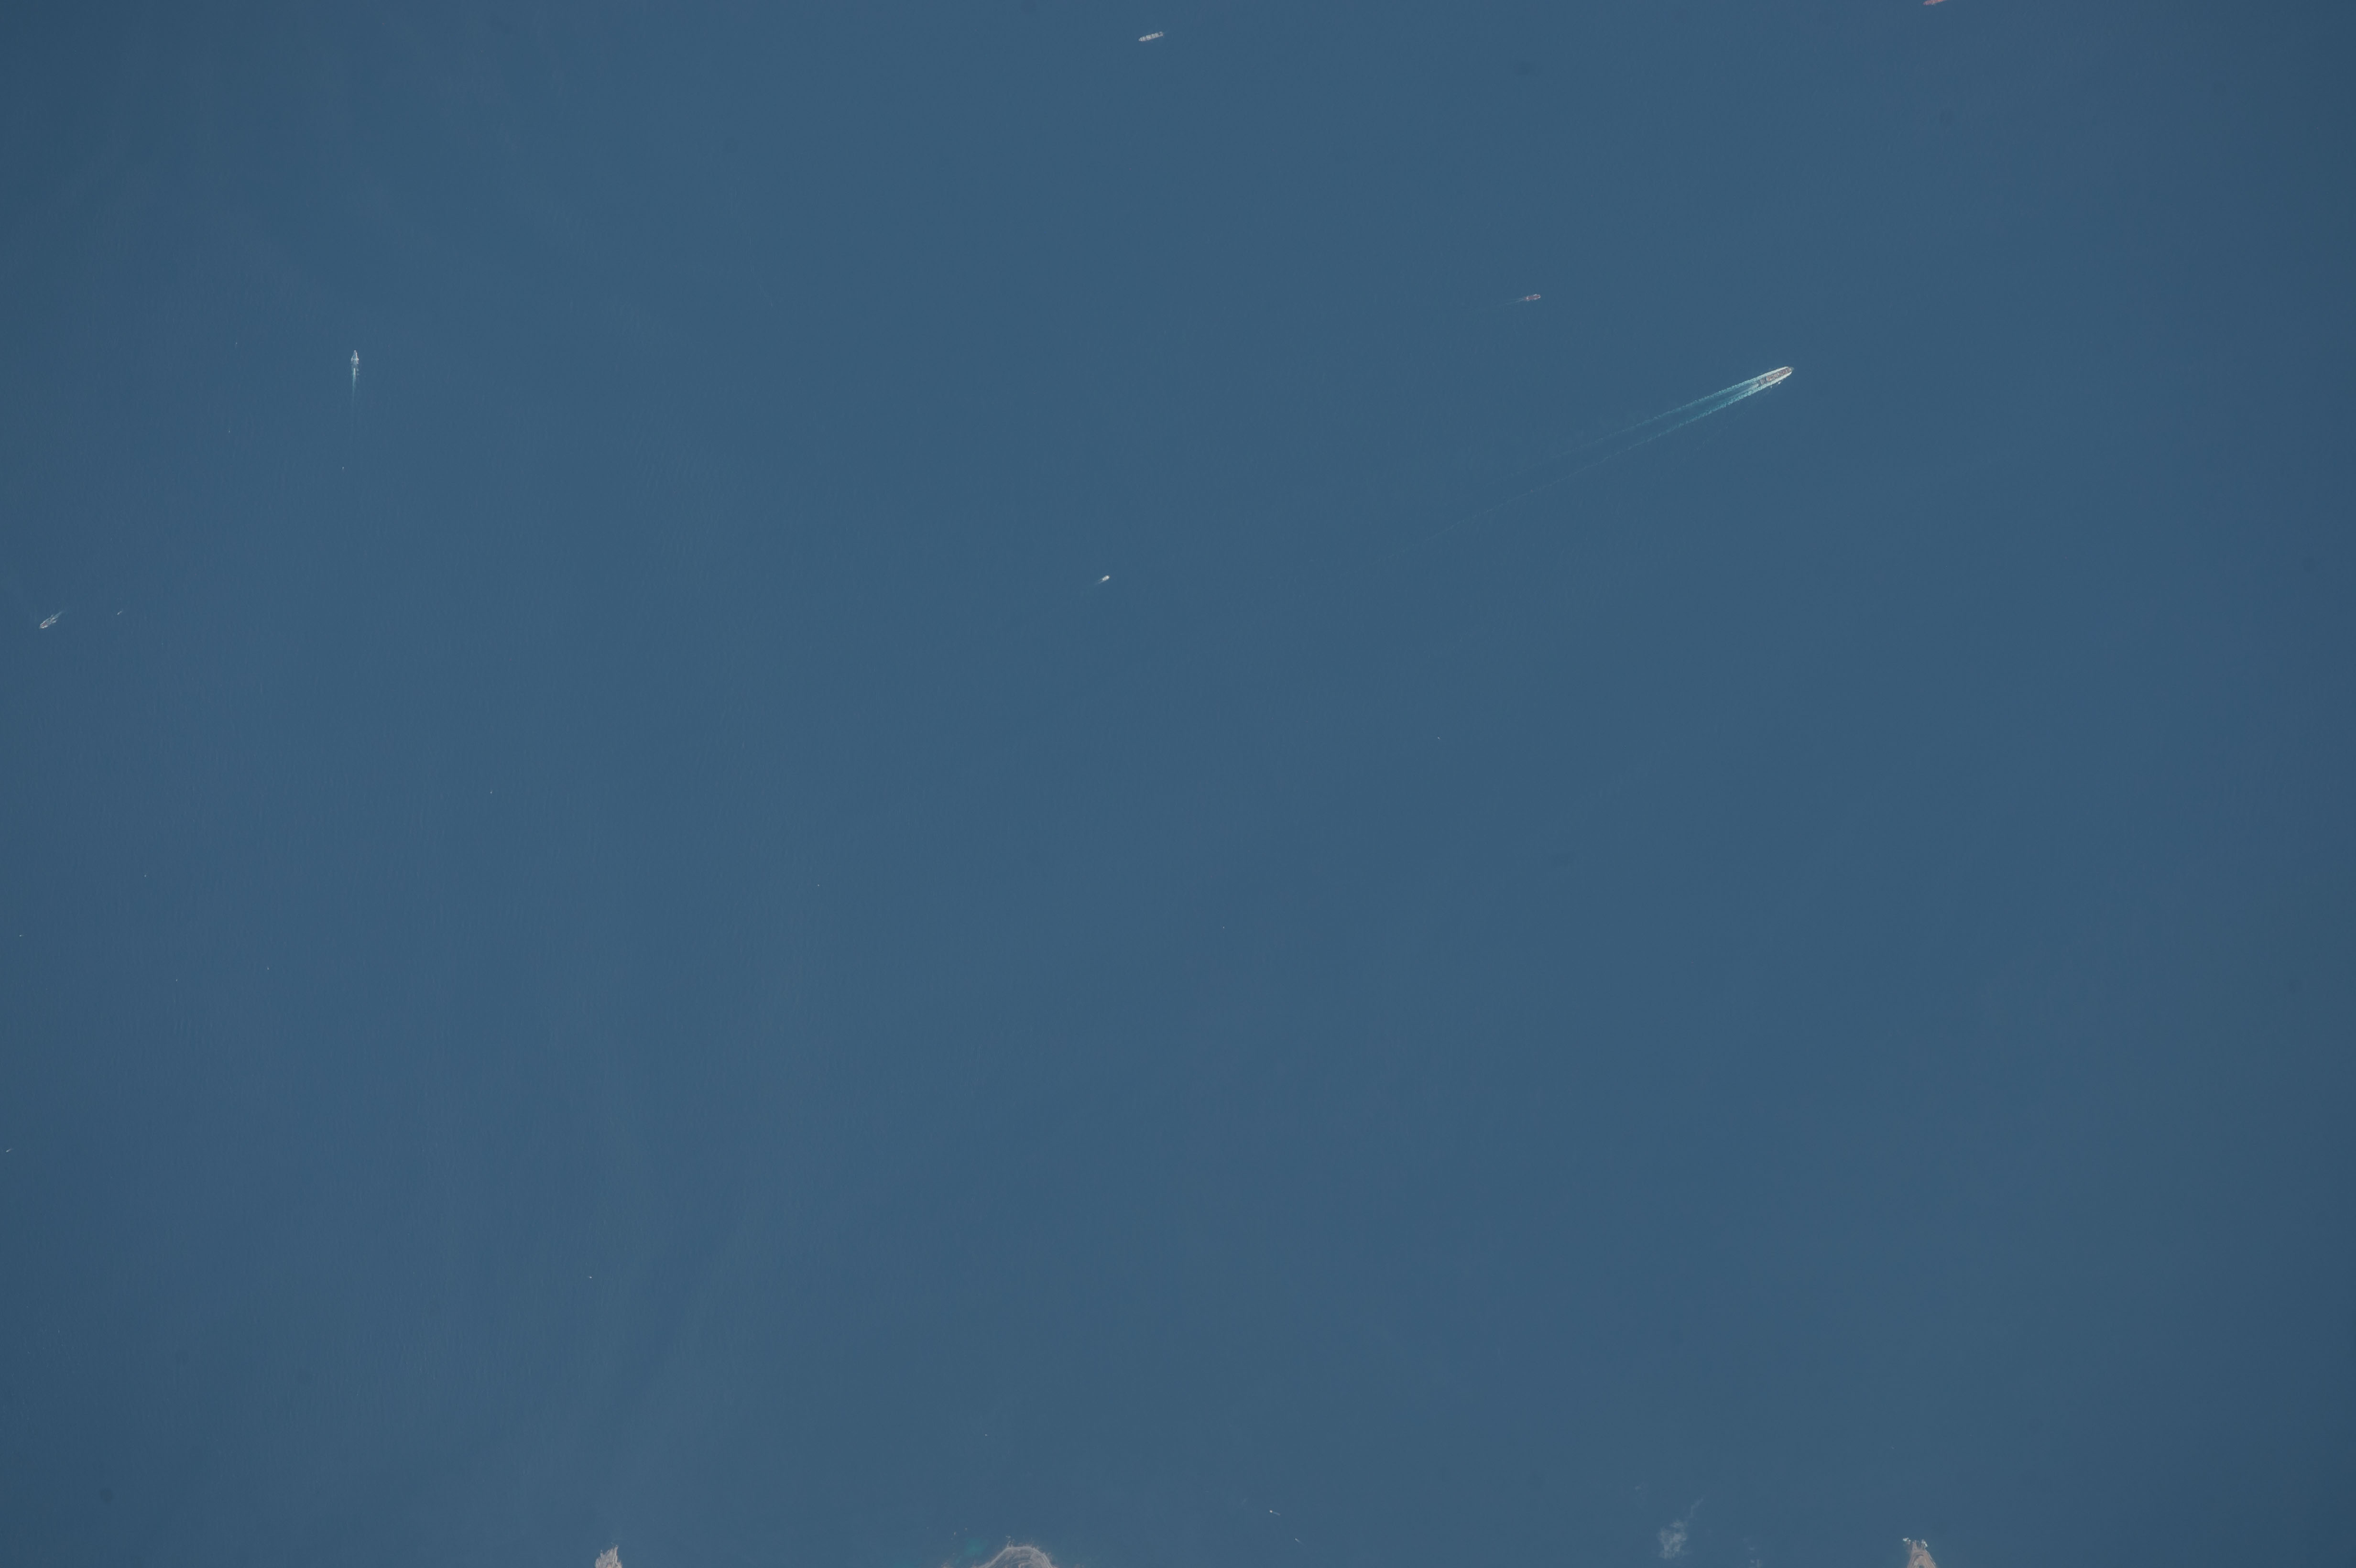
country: SPAIN
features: STRAIT OF GIBRALTAR, MOROCCO, SHIPS
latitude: 36.0
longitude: -5.3
